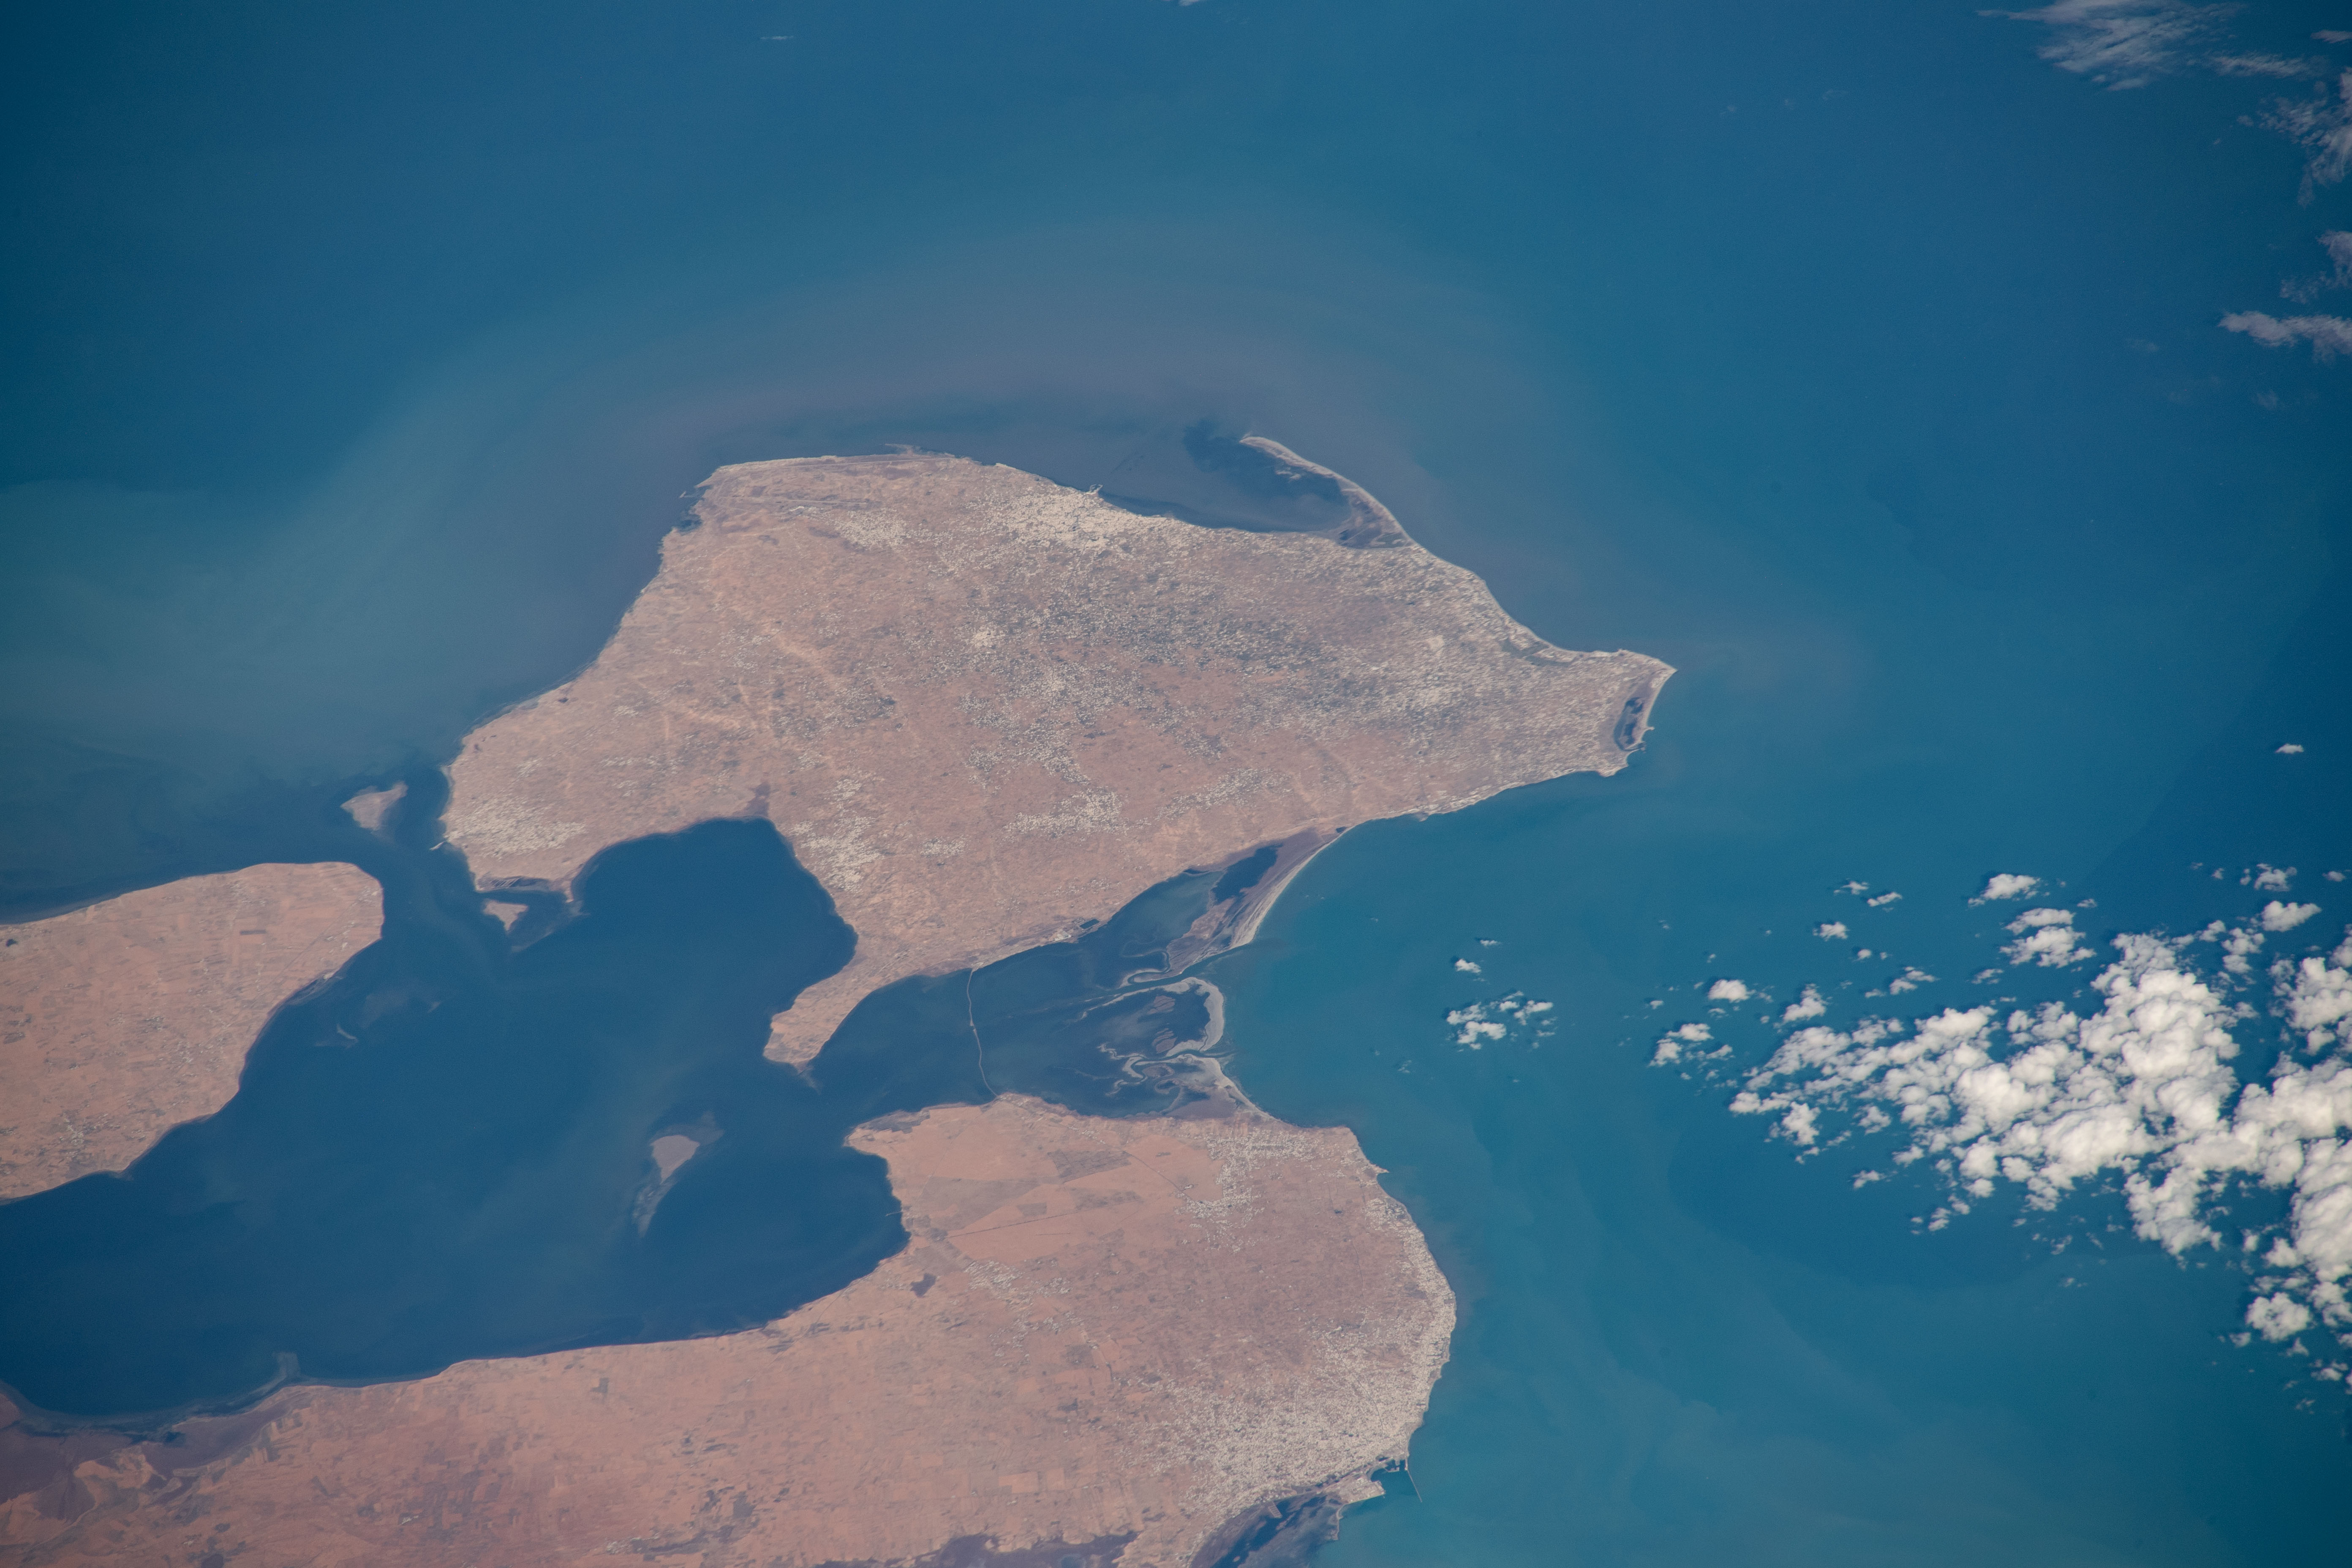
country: TUNISIA
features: CHAUSSEE ROMAIN,DJERBA ISLAND,BOUGHRARA GULF,HOUMT SOUK,DJERBA-MELLITA AIRPORT,ZARZIS,ELGATAIA EL KEBIRA,MELLITA
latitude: 33.8
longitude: 10.9
